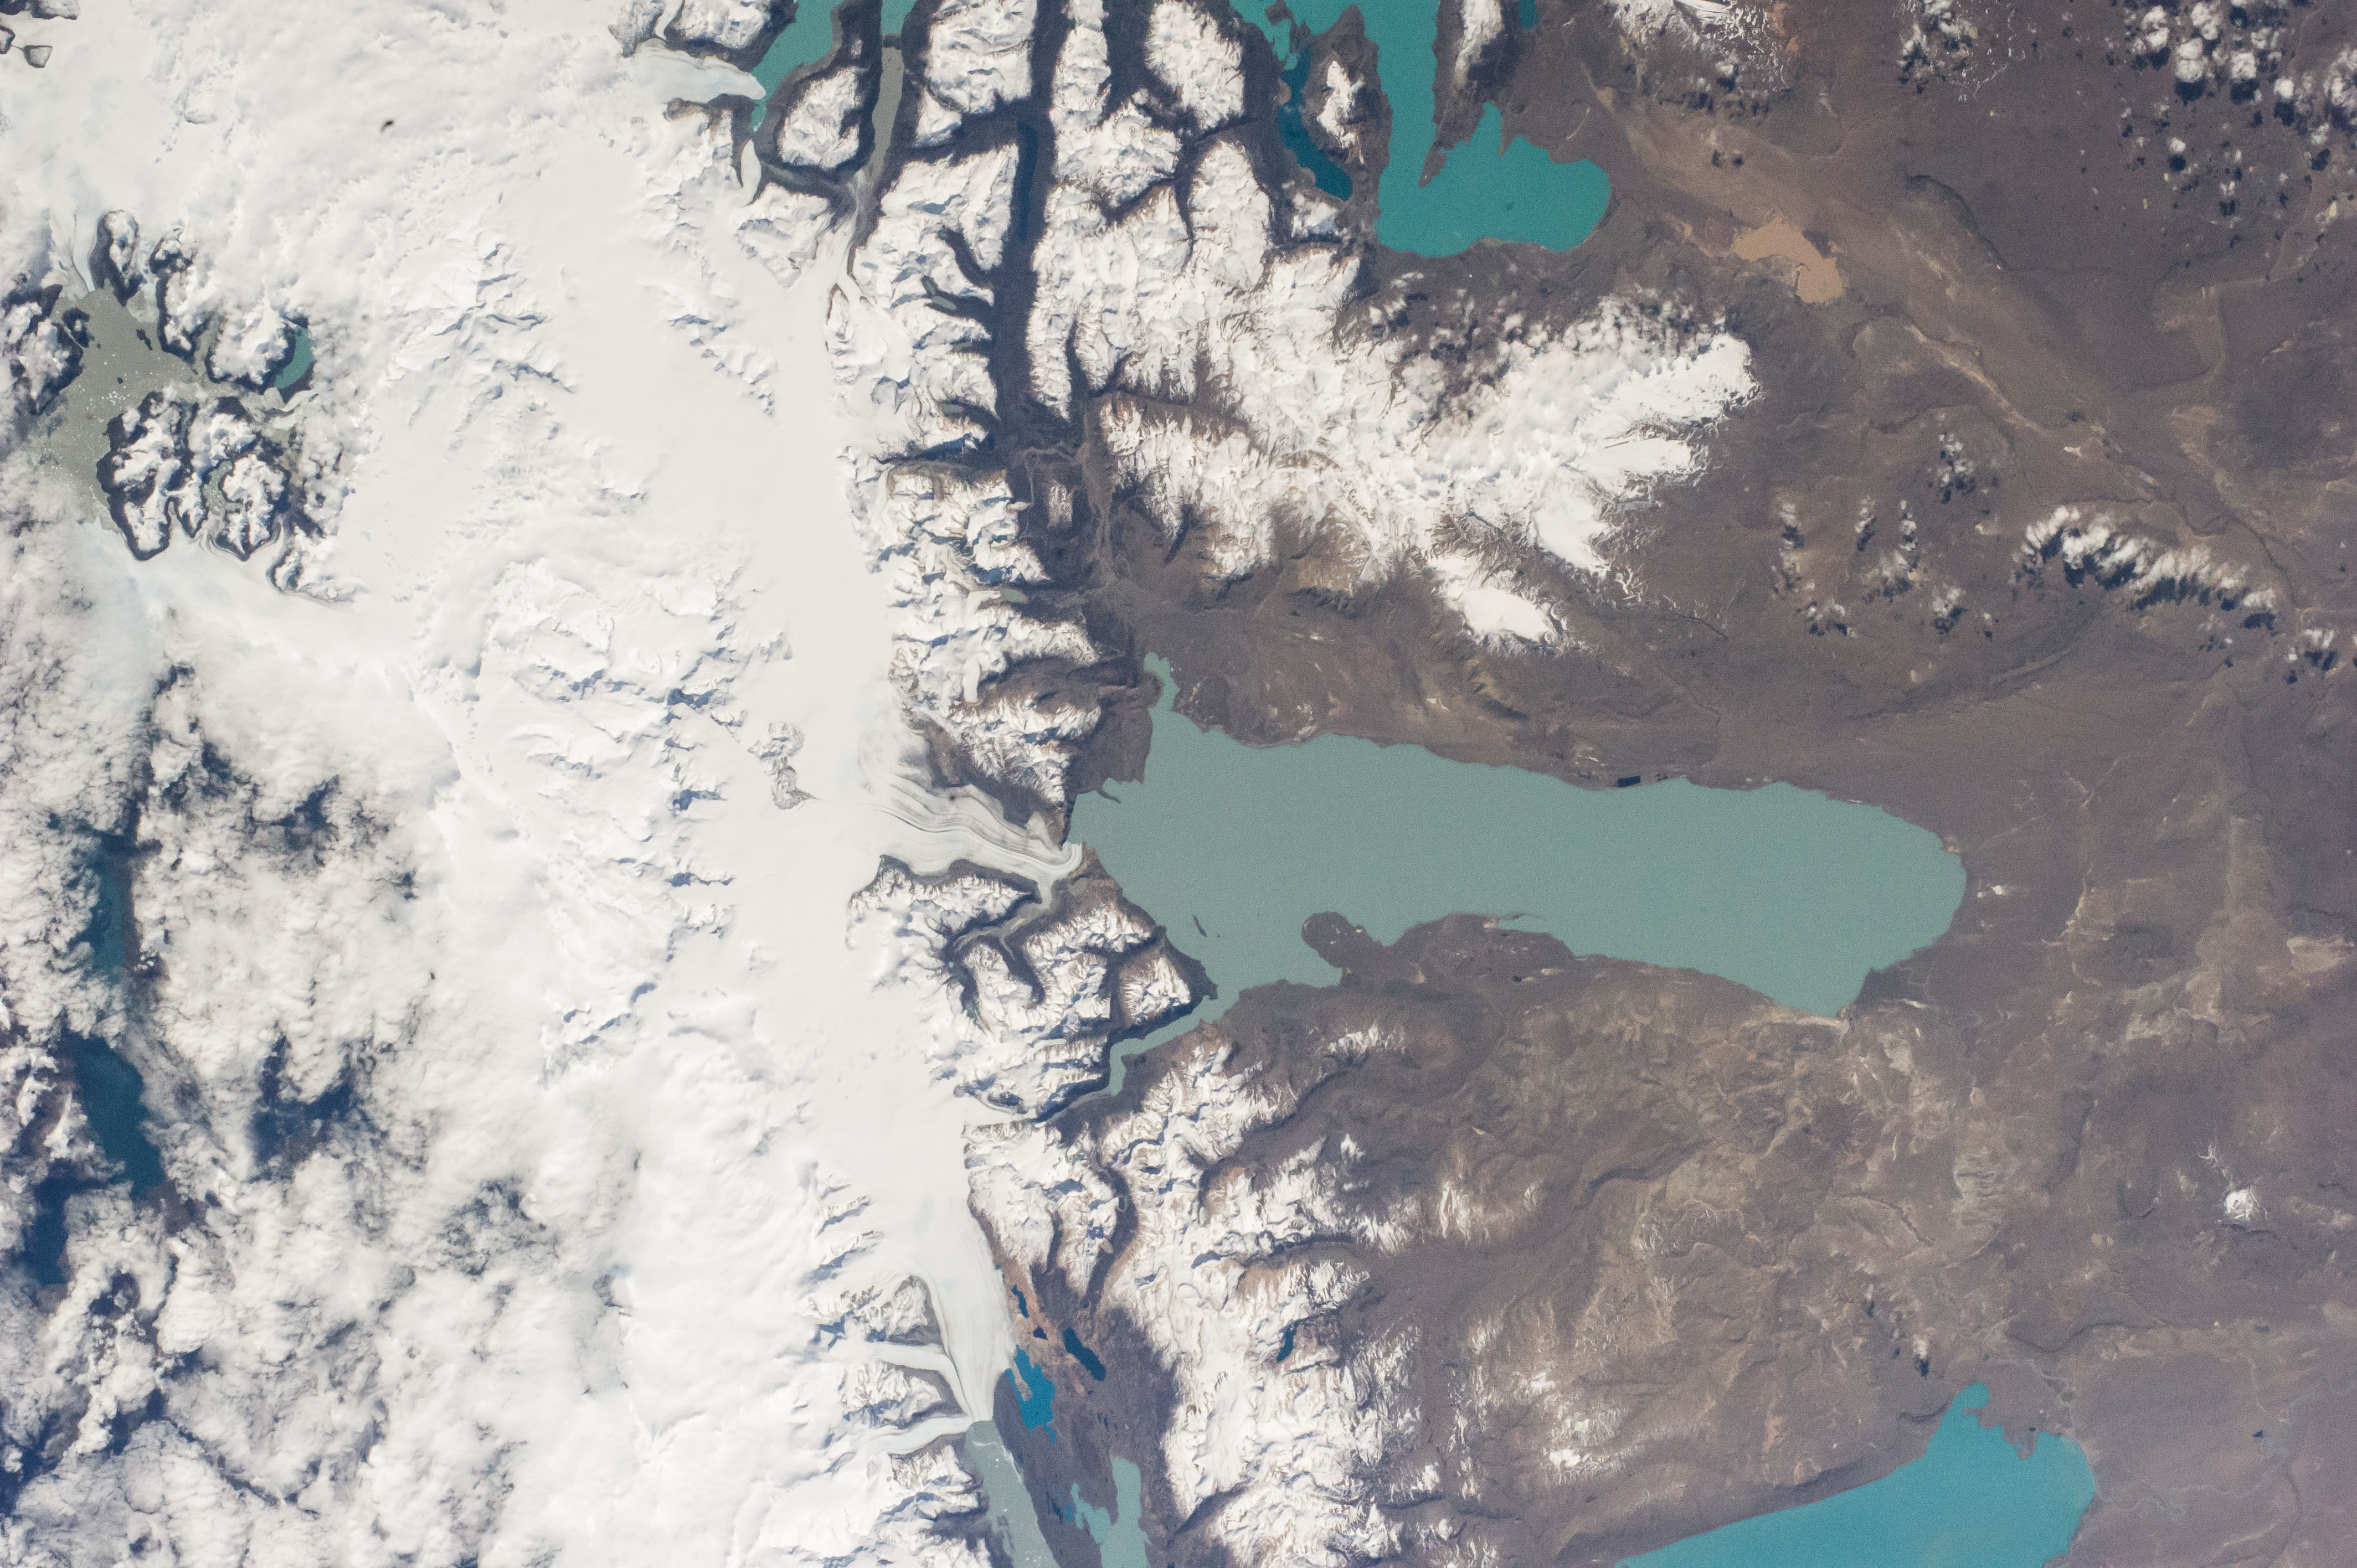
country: ARGENTINA
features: VIEDMA L., SAN MARTIN L., ARGENTINO L., ANDES
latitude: -49.5
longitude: -73.0
